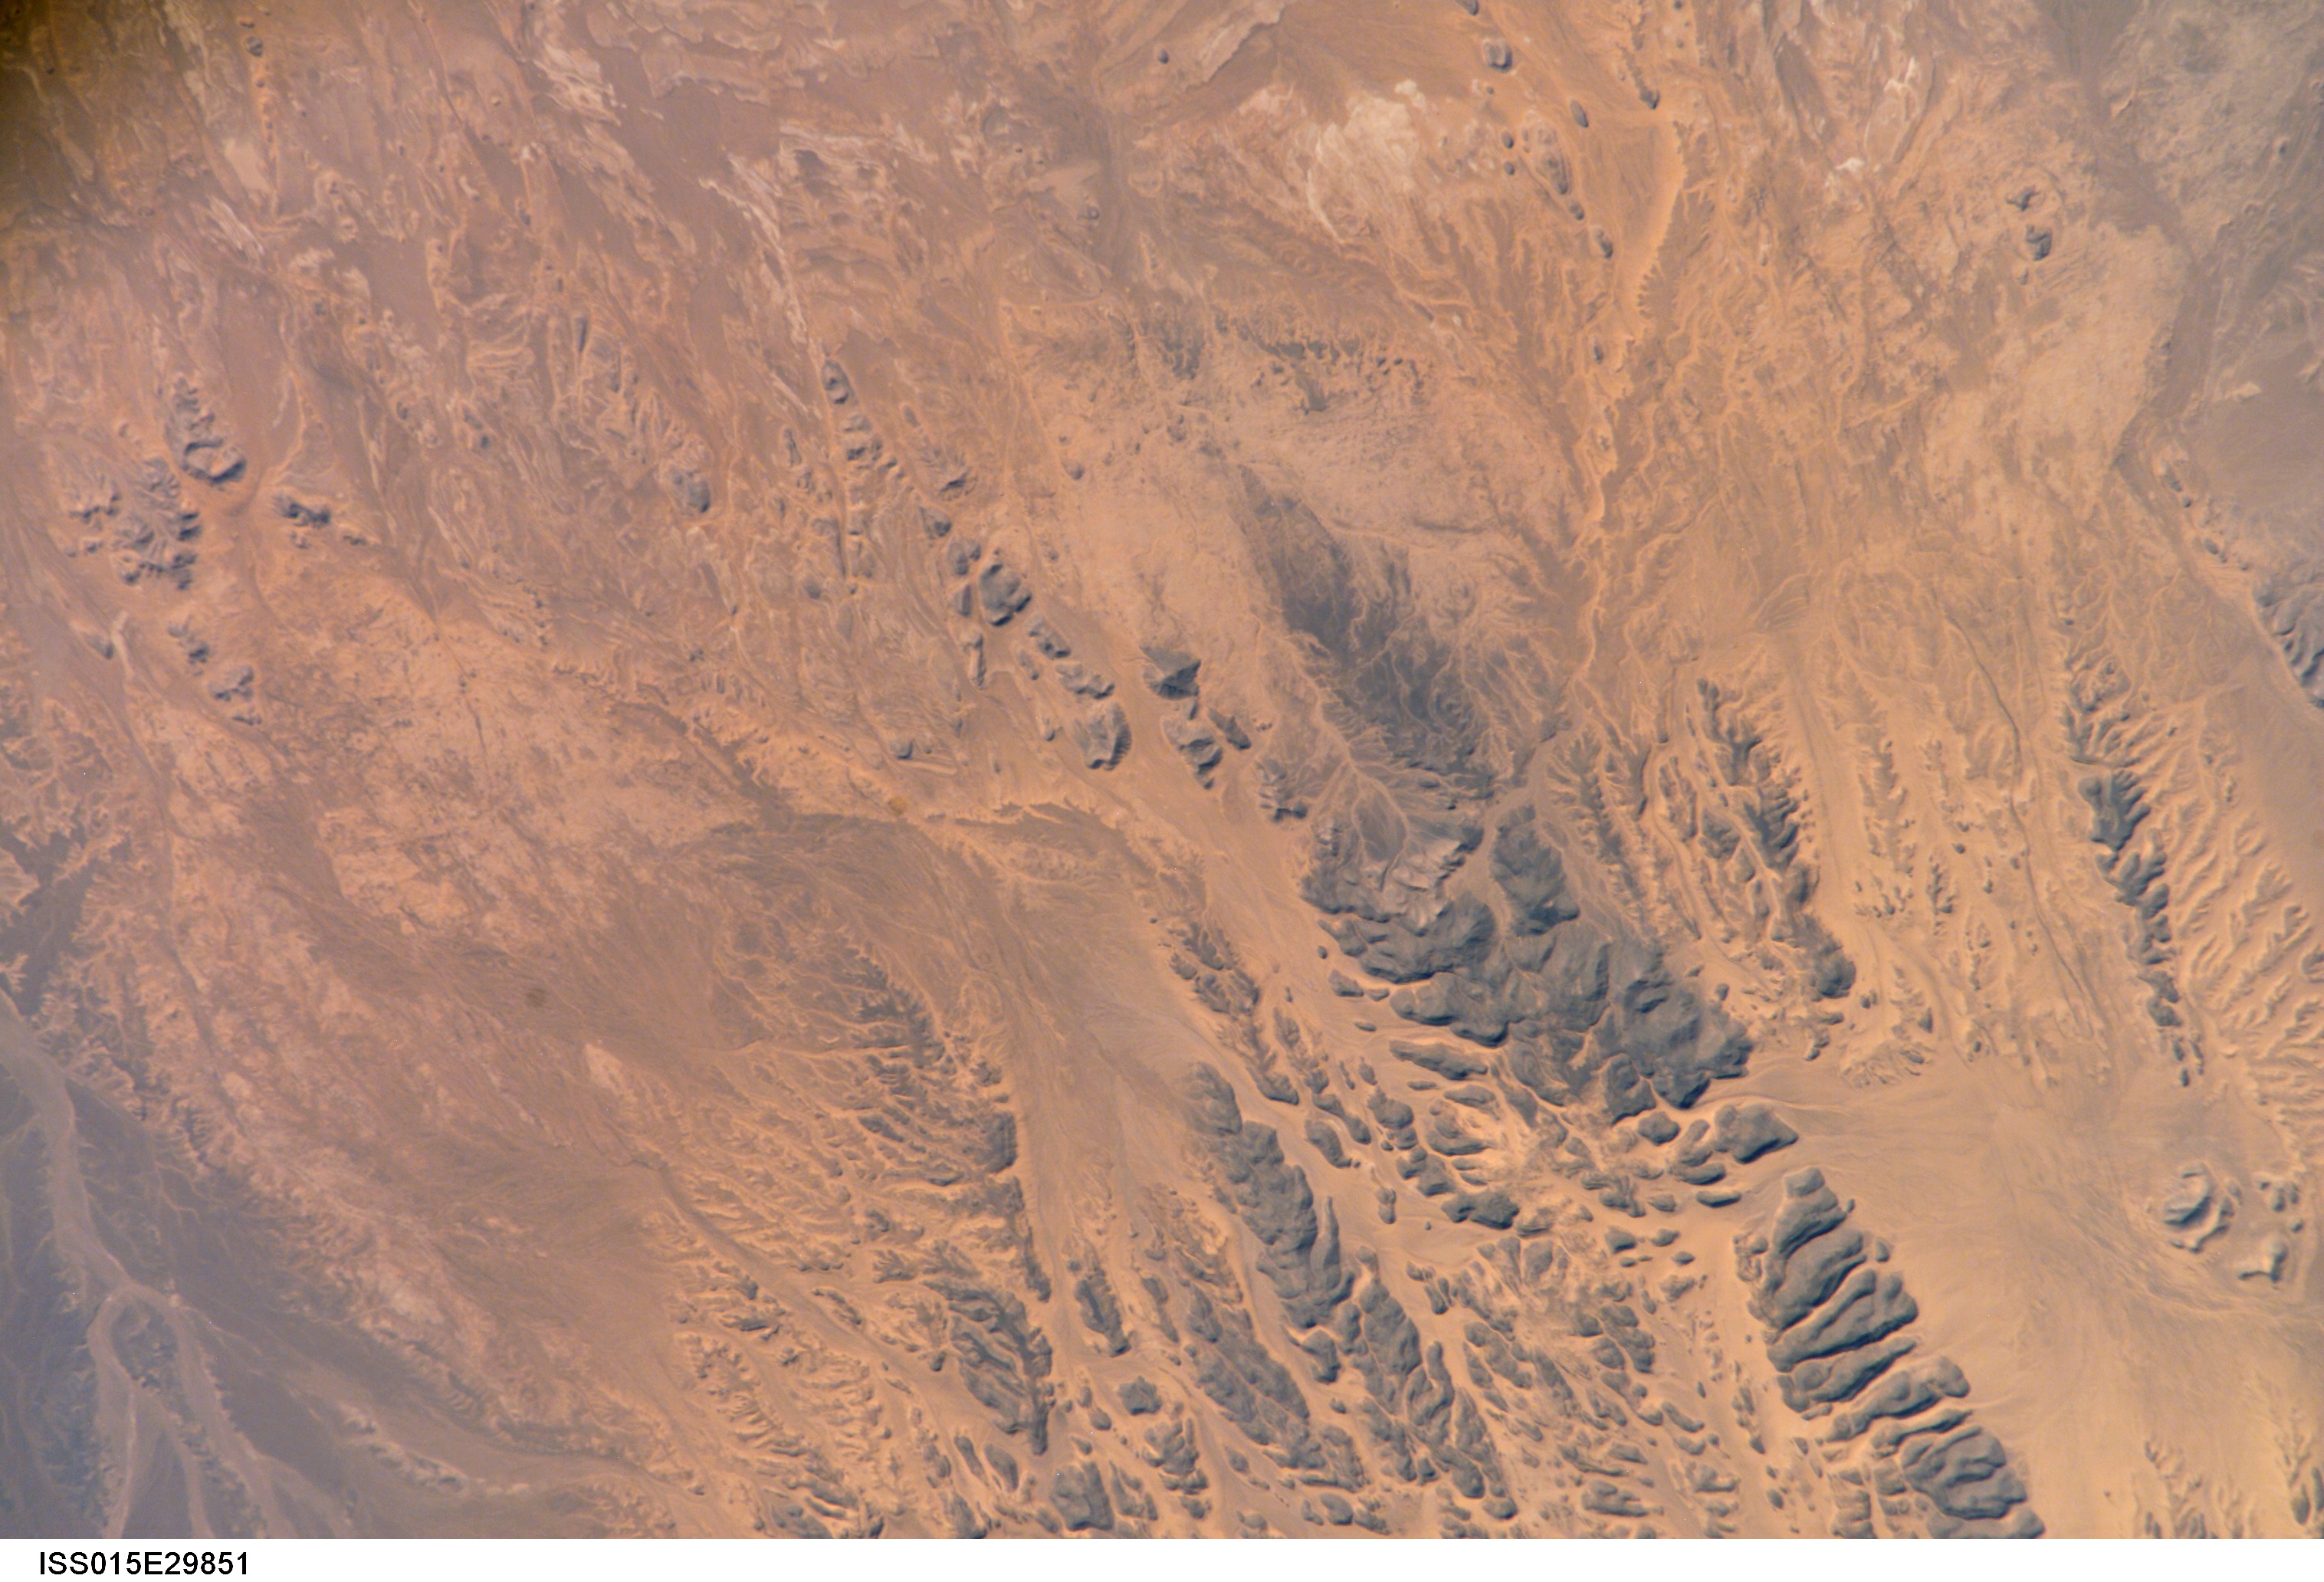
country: LIBYA
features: WADIS, DISSECTED PLATEAU
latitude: 25.8
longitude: 23.8
